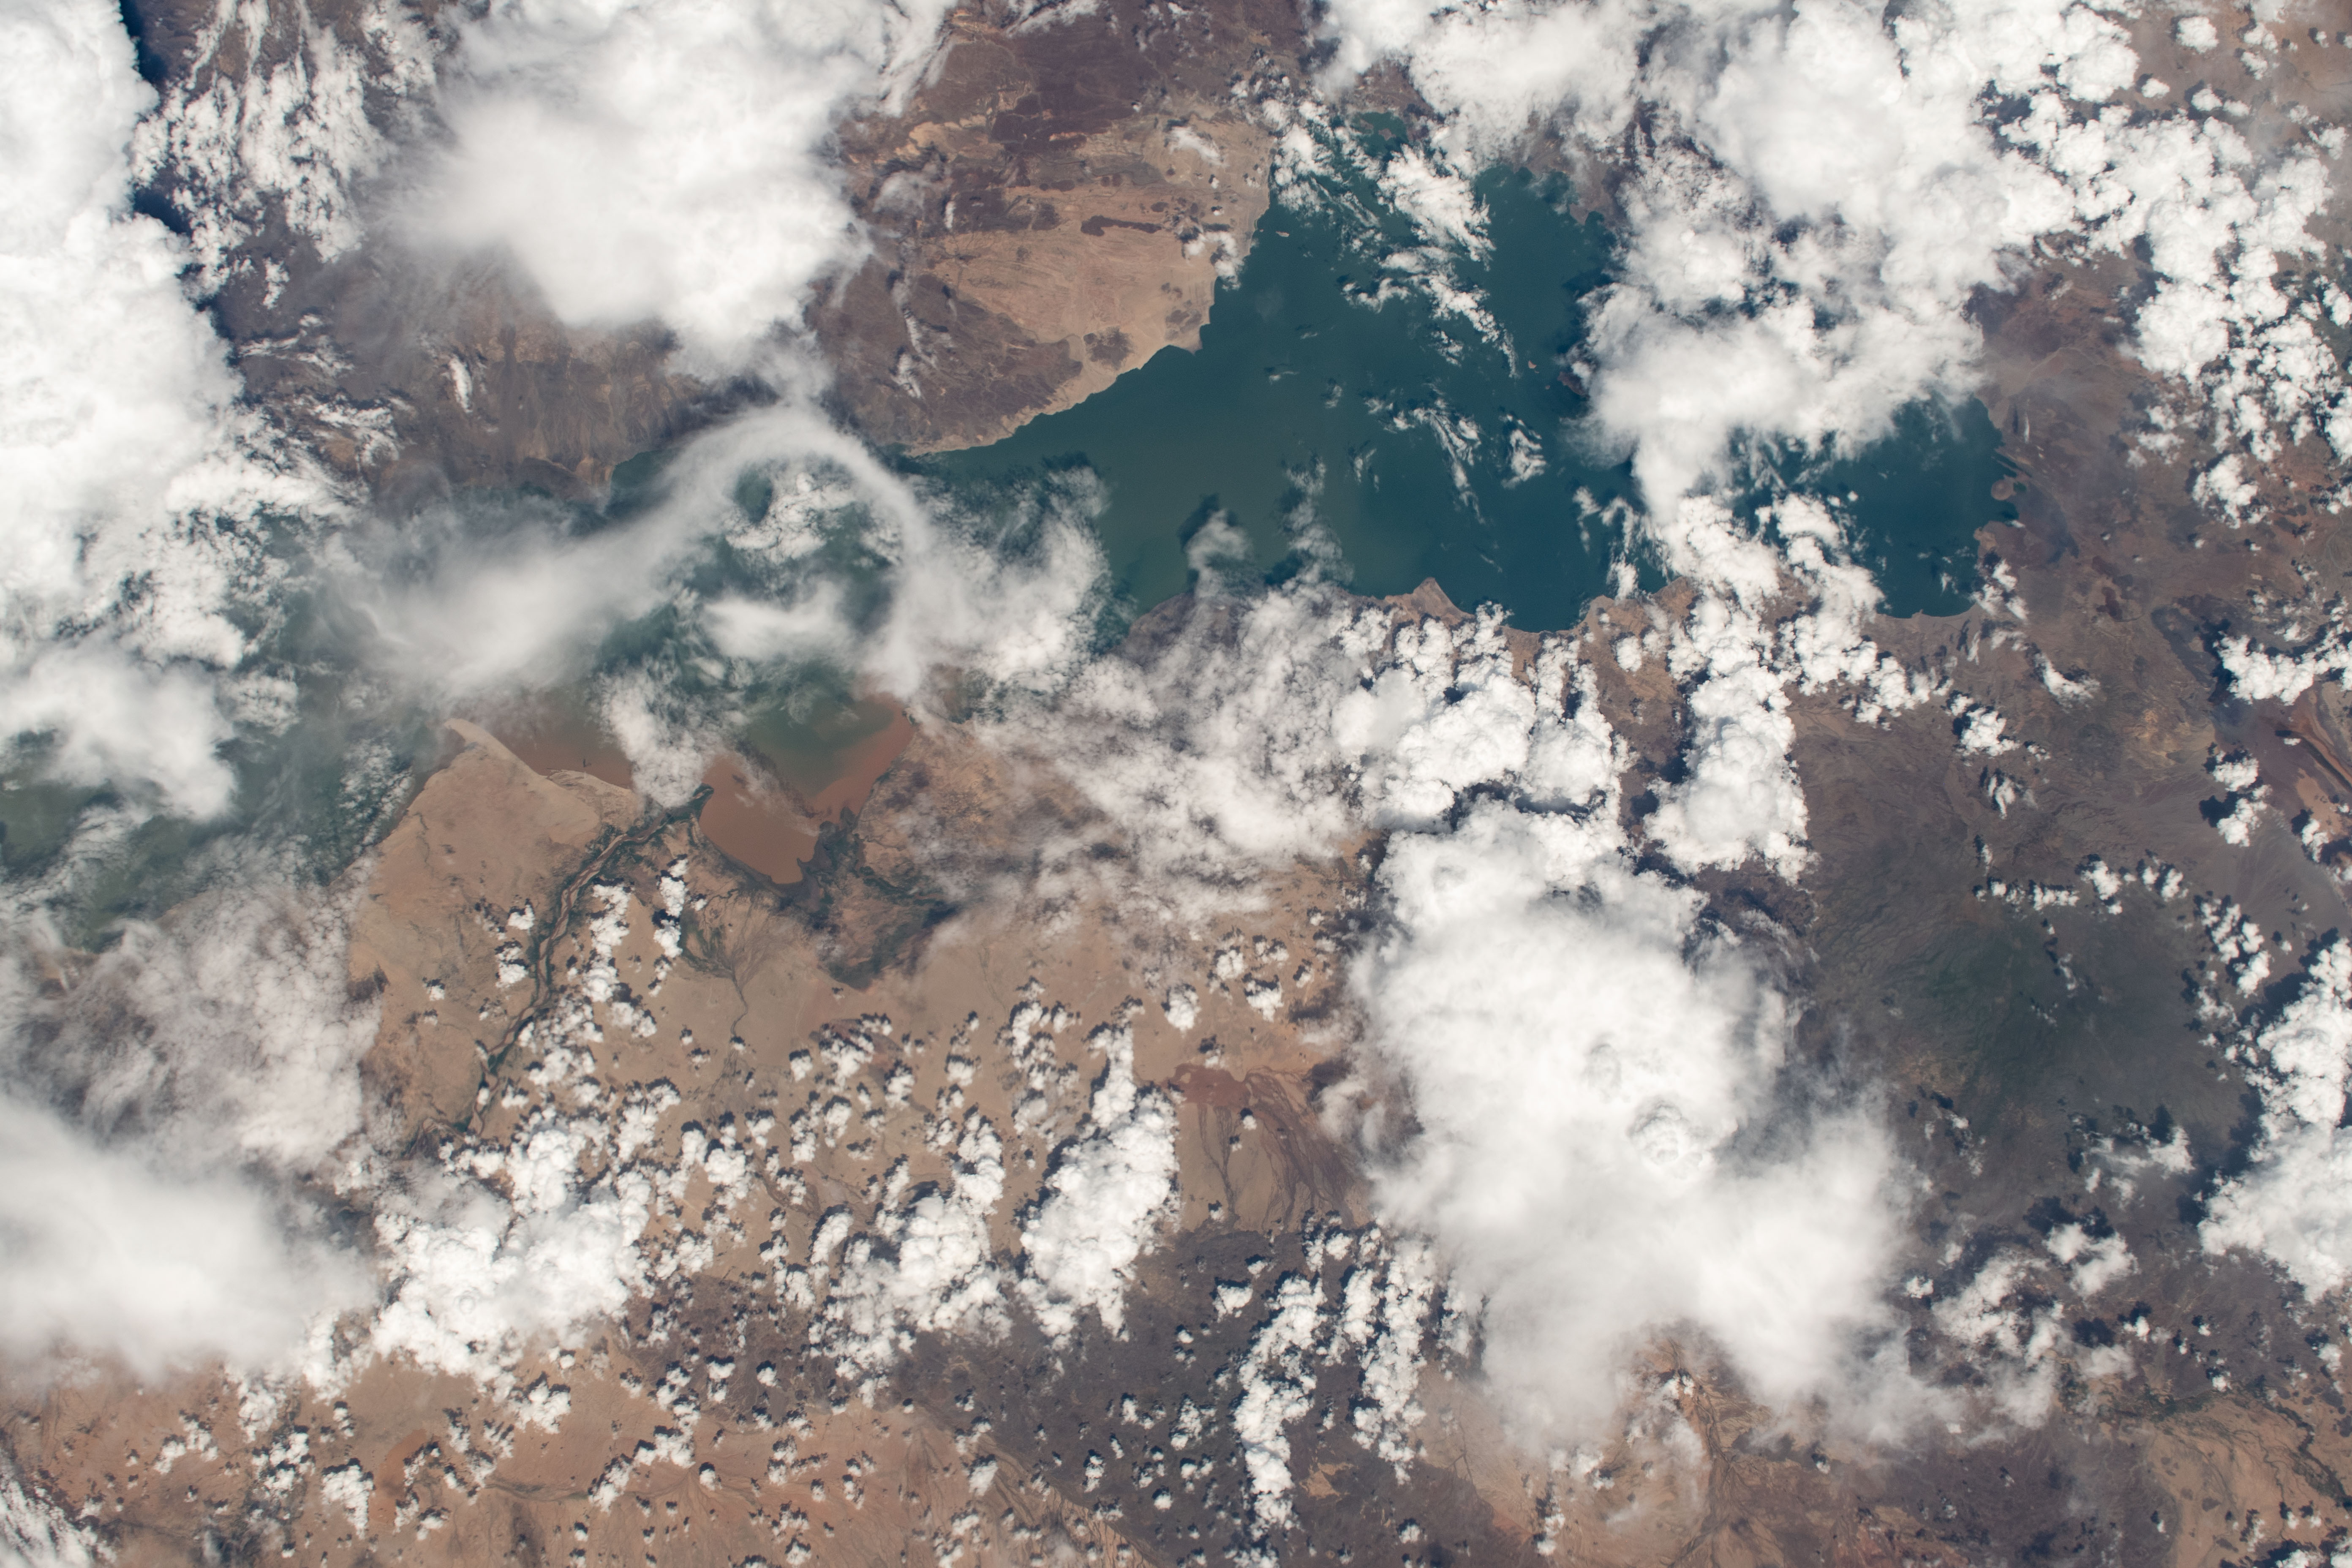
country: KENYA
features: LAKE TURKANA, SOUTH ISLAND NATIONAL PARK
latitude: 2.7
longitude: 36.3
